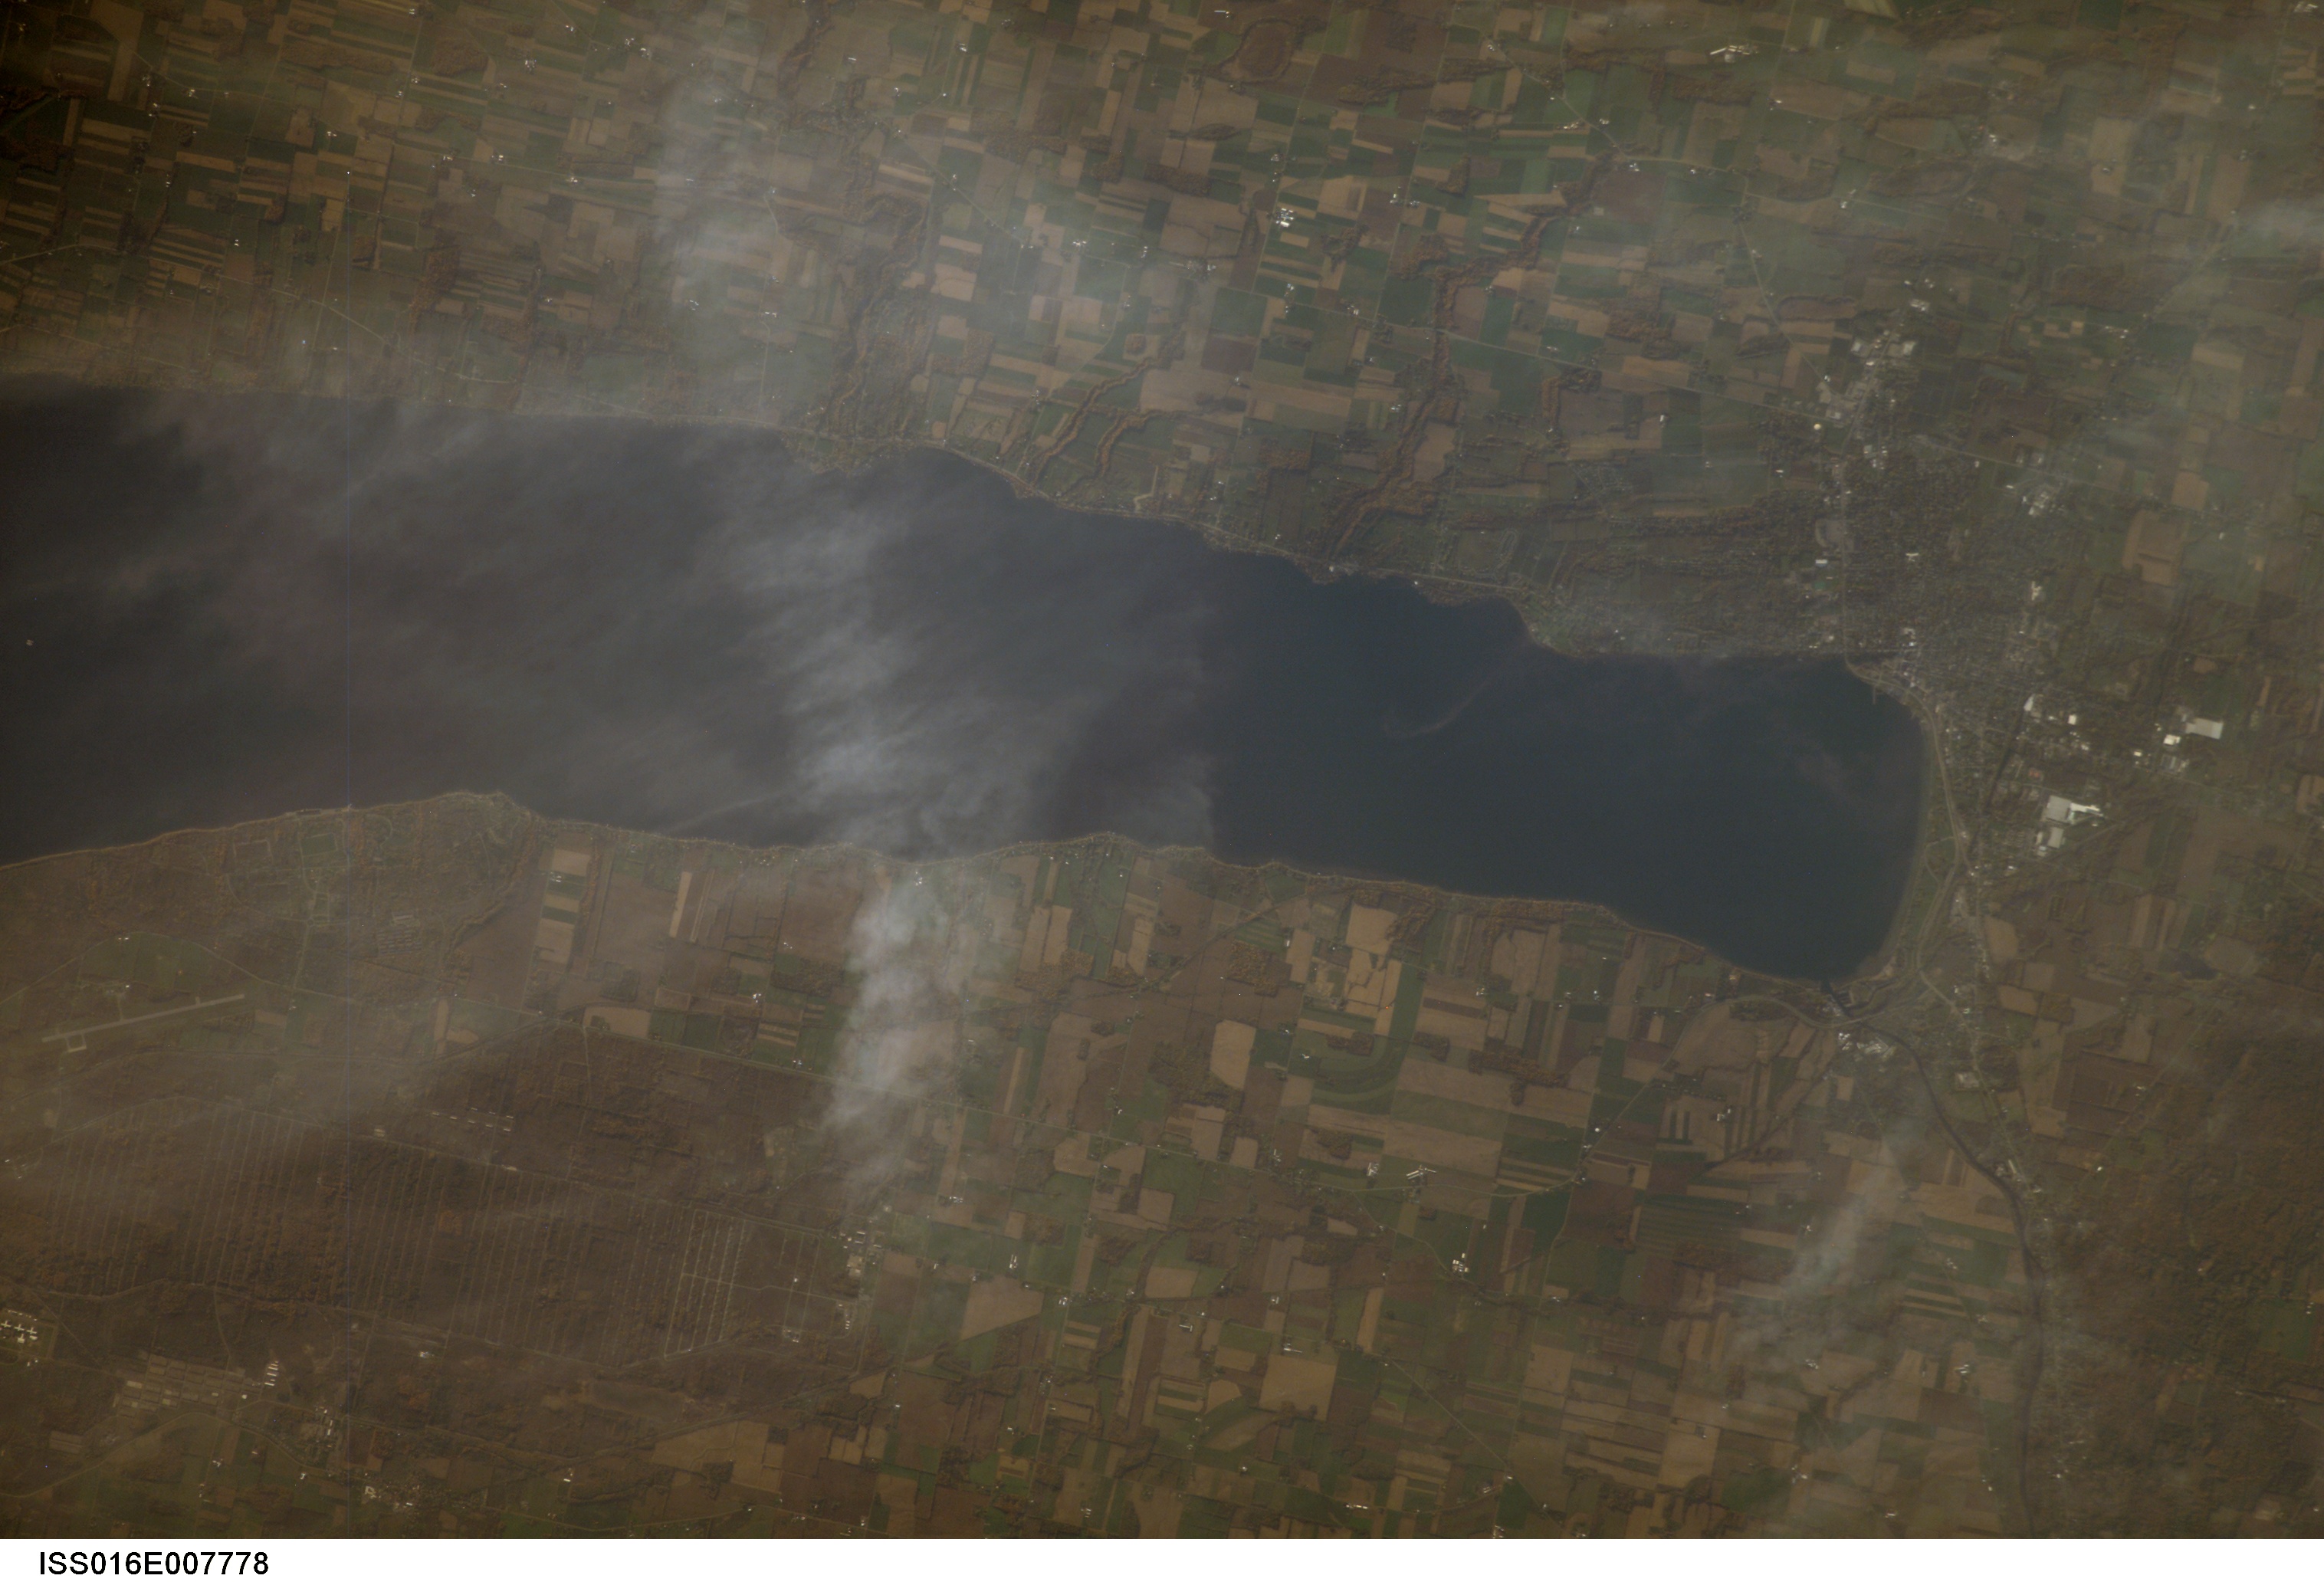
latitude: 42.8
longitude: -76.9
